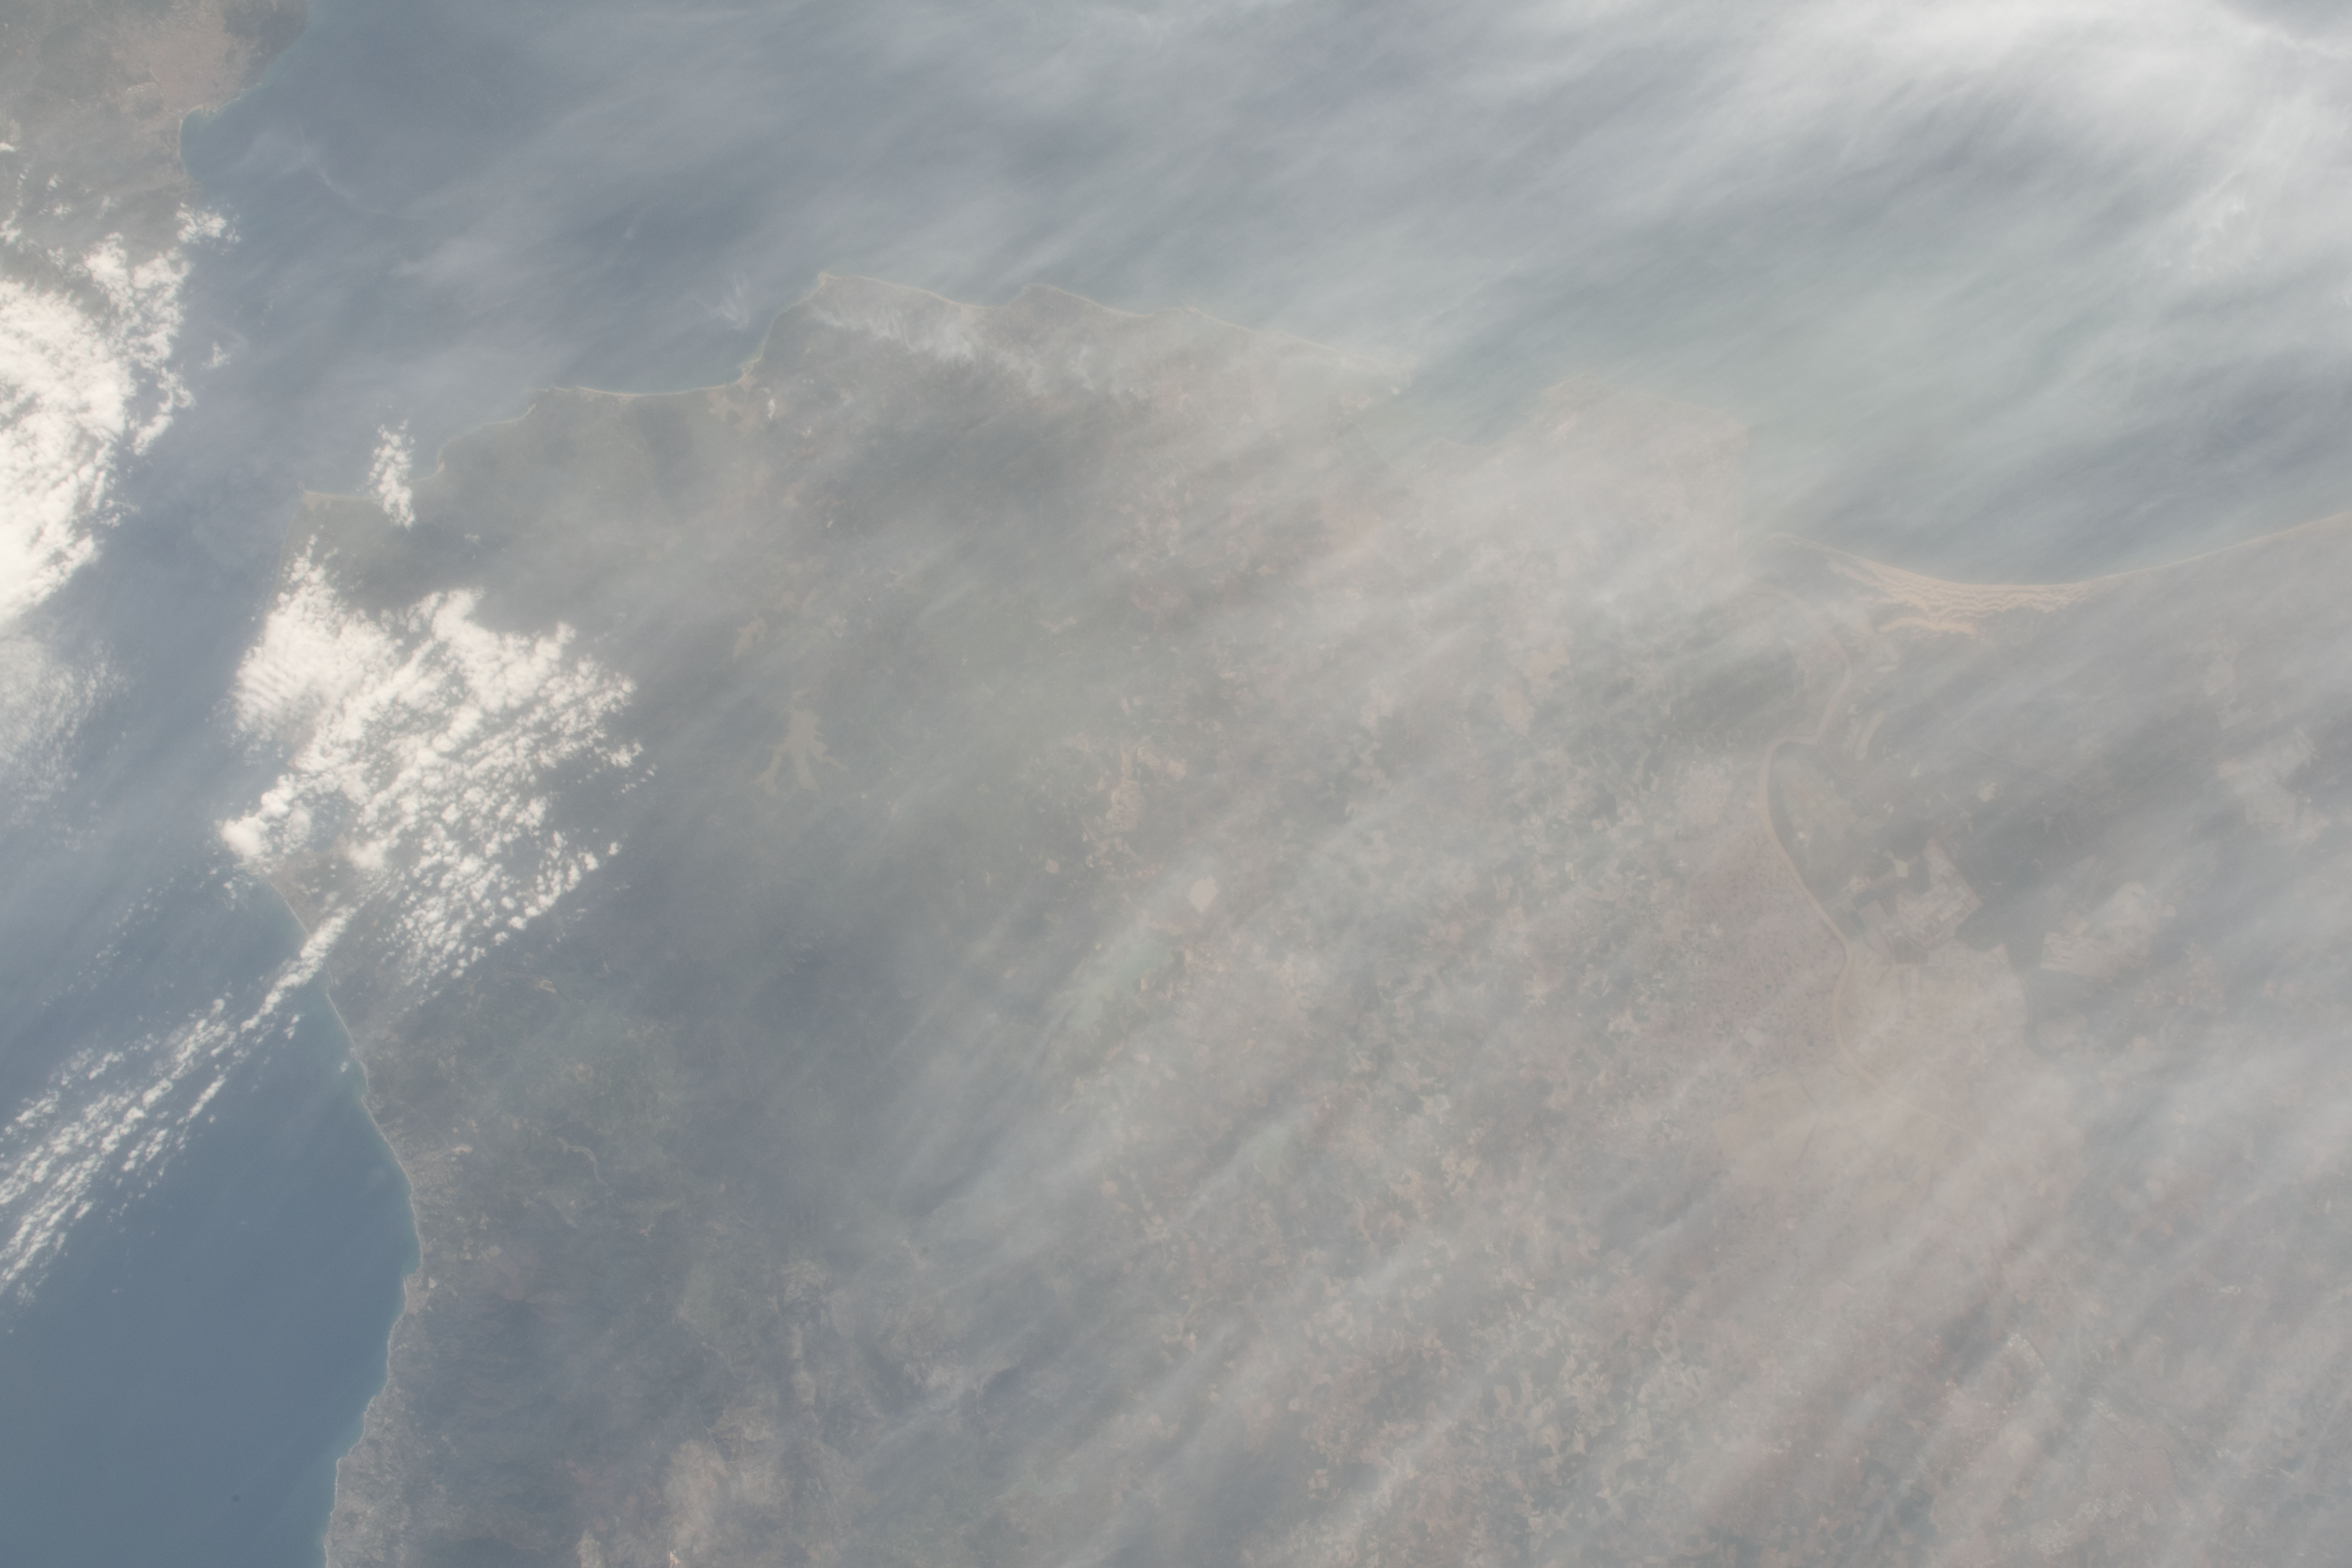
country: SPAIN
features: BAY OF CADIZ, STRAIT OF GIBRALTAR, CITY OF GIBRALTAR
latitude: 36.5
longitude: -6.0
